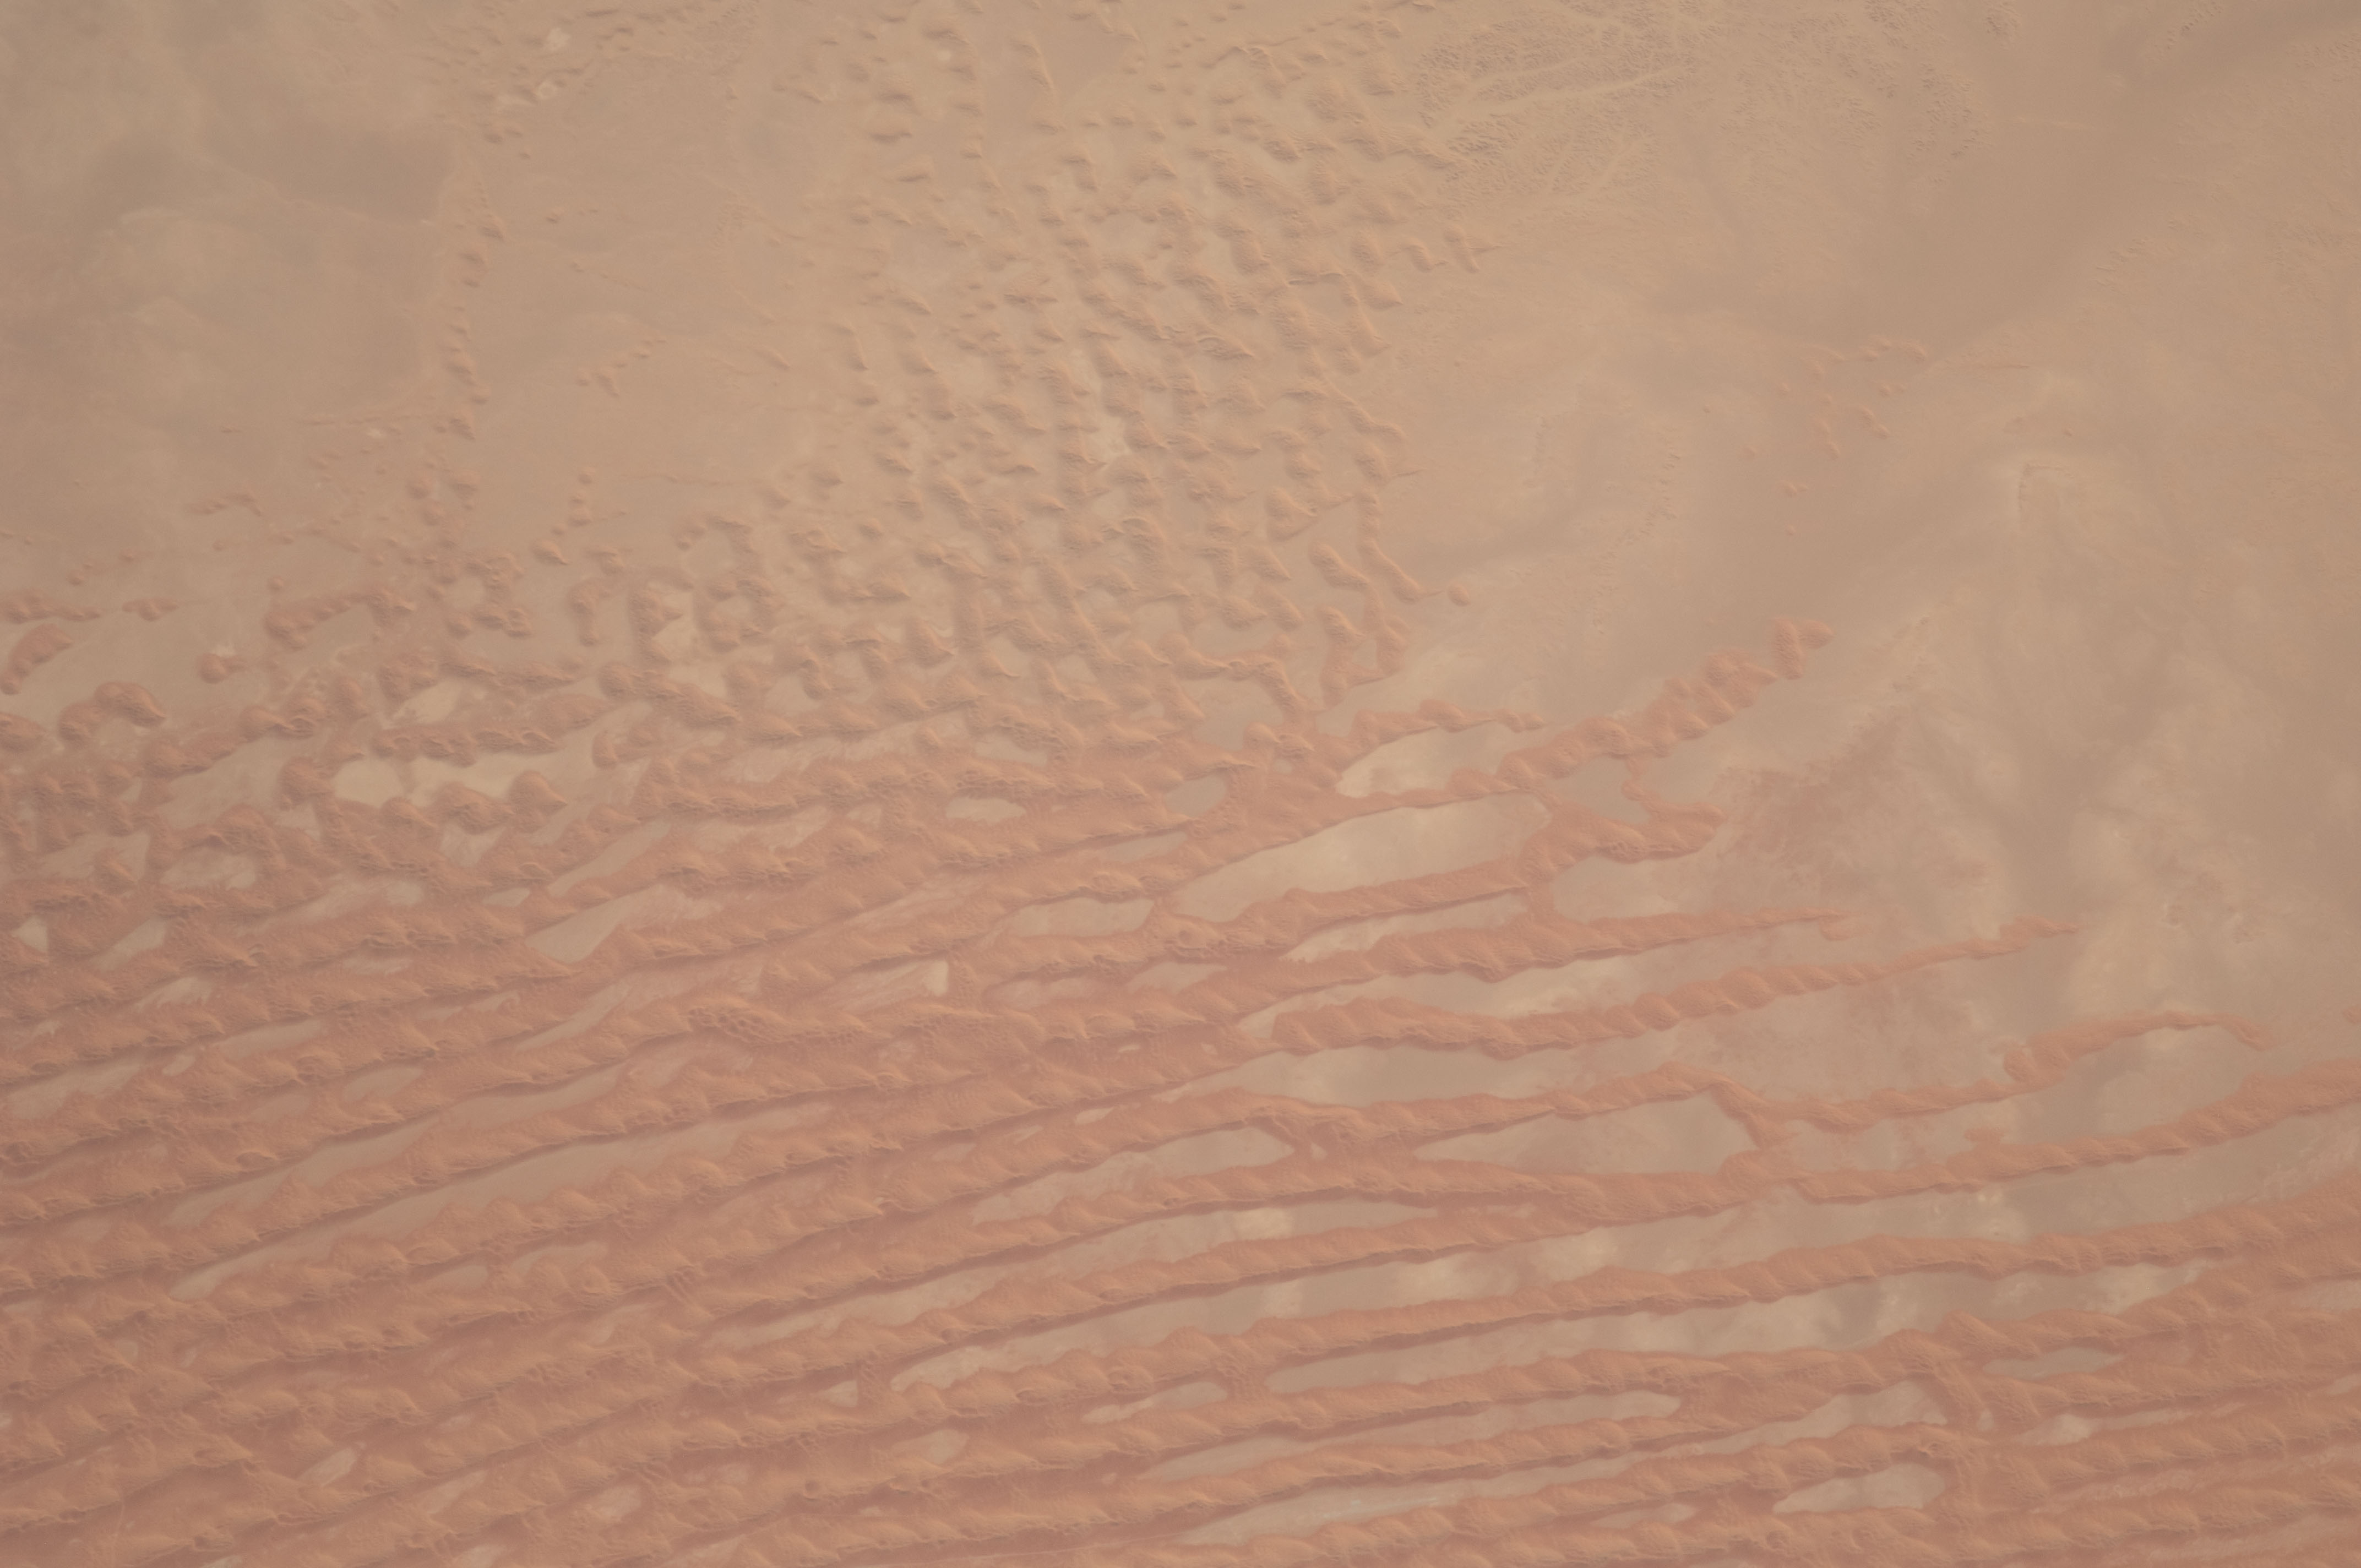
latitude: 18.6
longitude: 51.0
